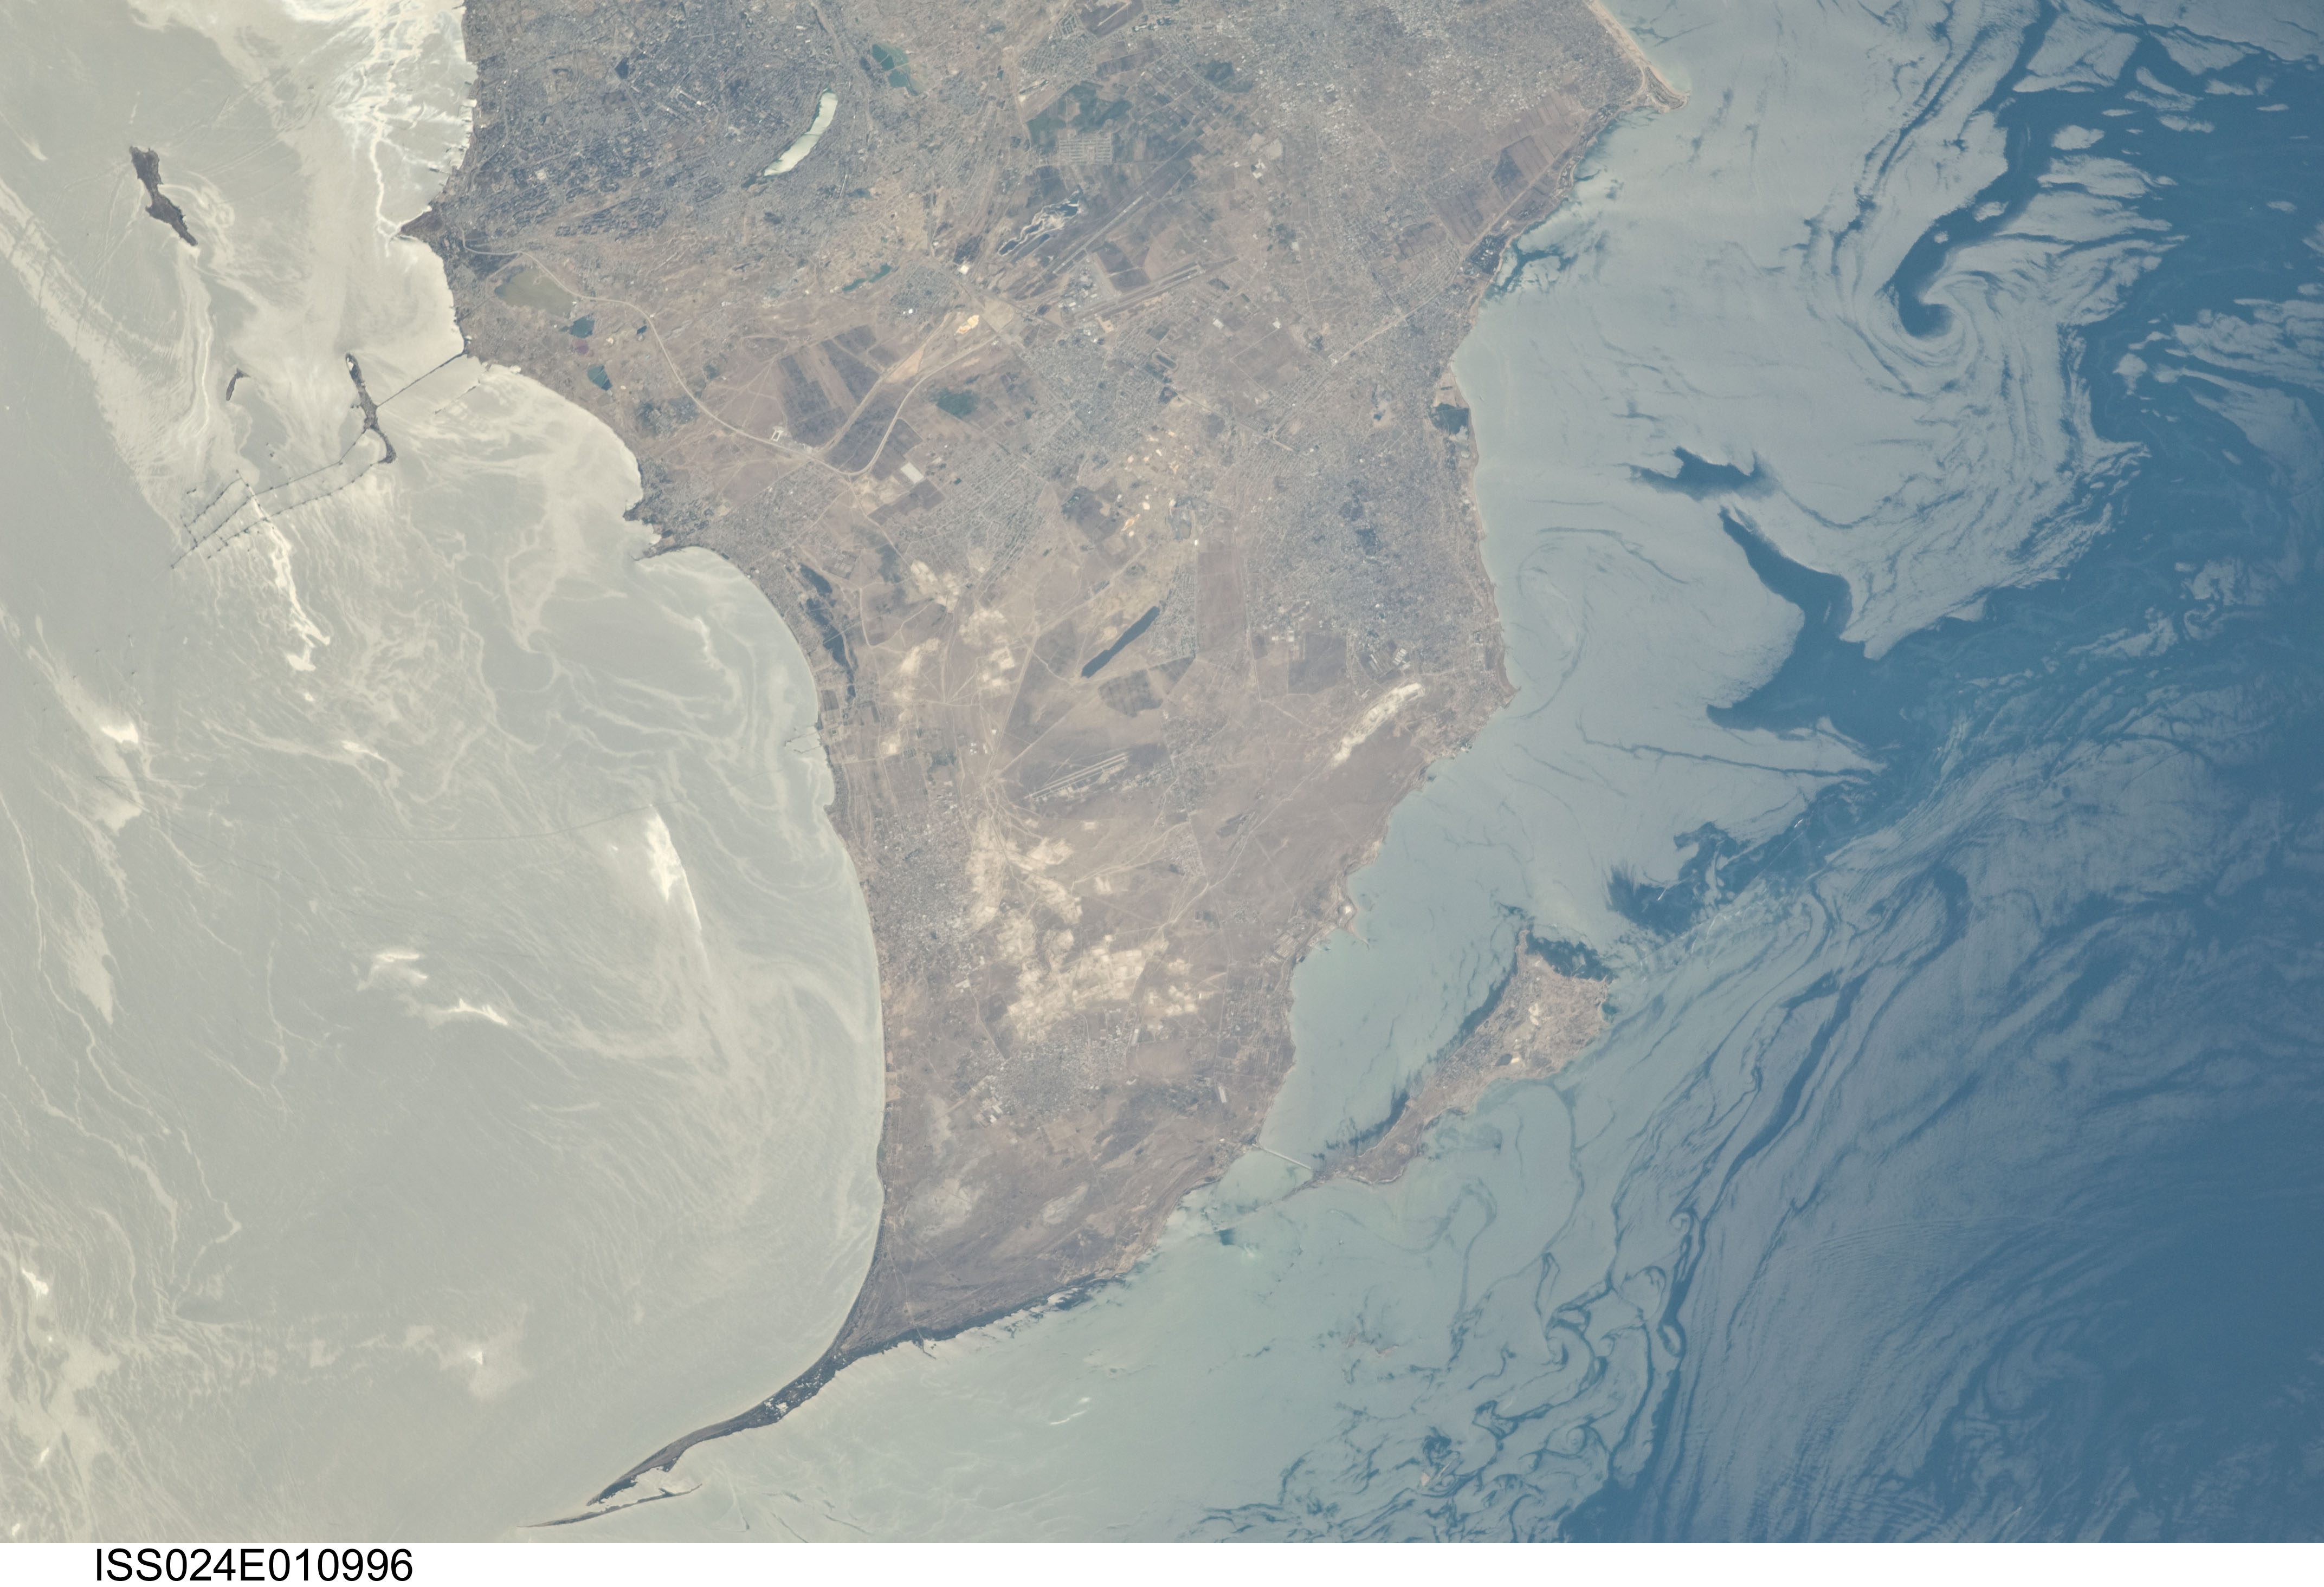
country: AZERBAIJAN
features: ABSERON PENINSULA, CASPIAN SEA, GLINT FEATURES, BAKU, AIRPORTS, ARTEM I.
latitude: 40.5
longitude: 50.2
